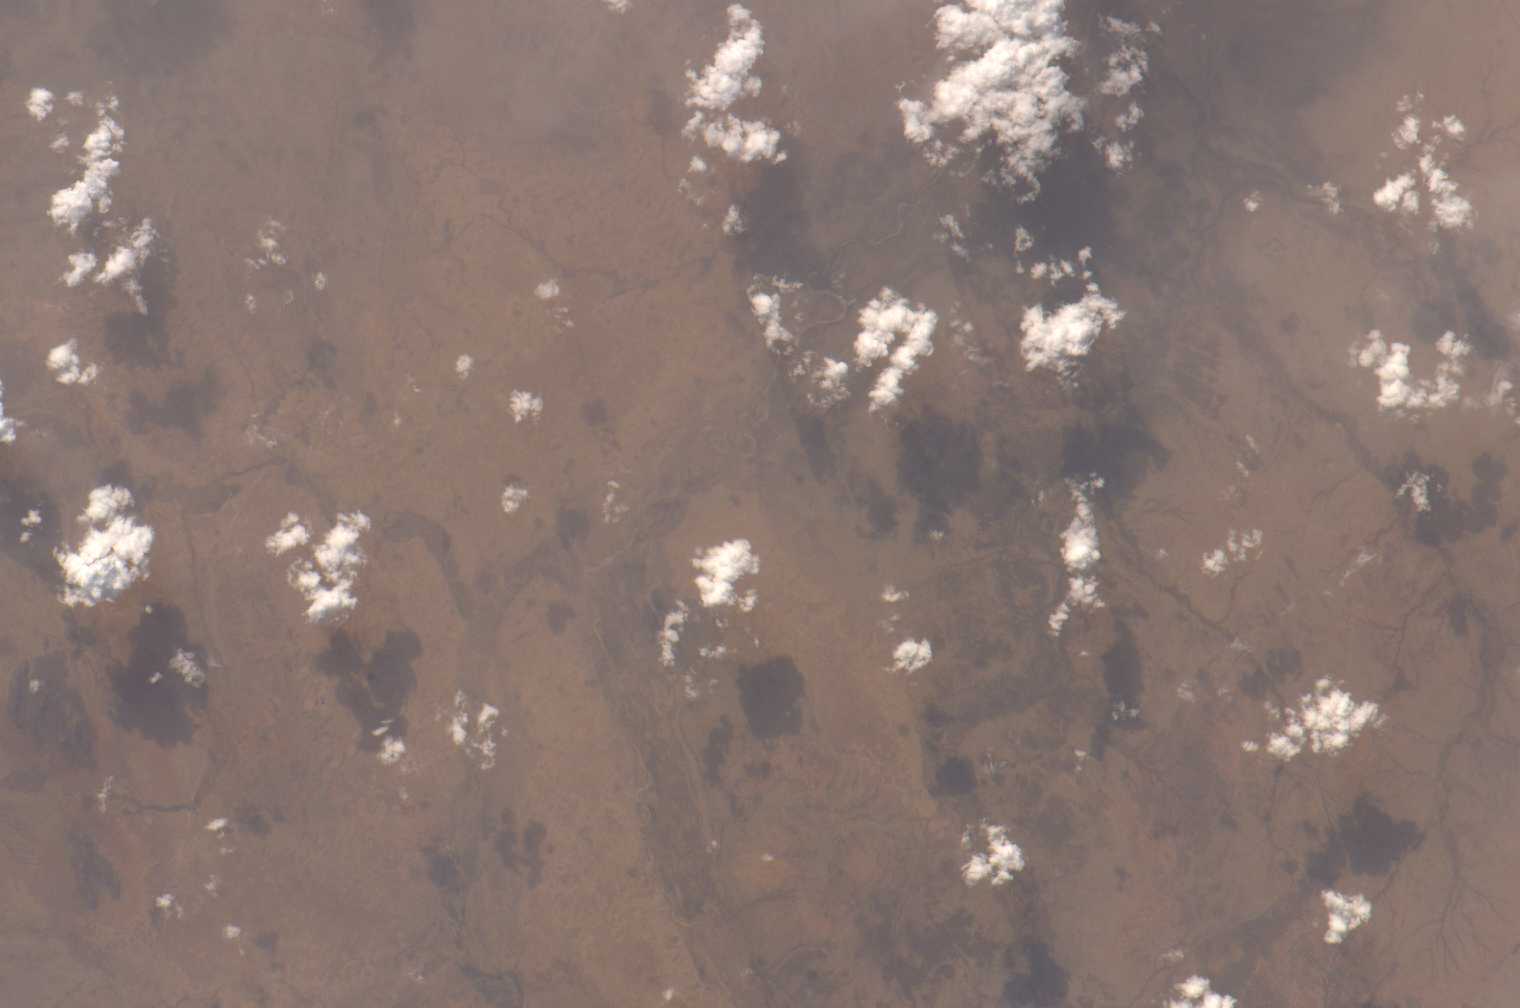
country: CHAD
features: WADI BATHA FLOODPLAIN
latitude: 13.0
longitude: 20.5
